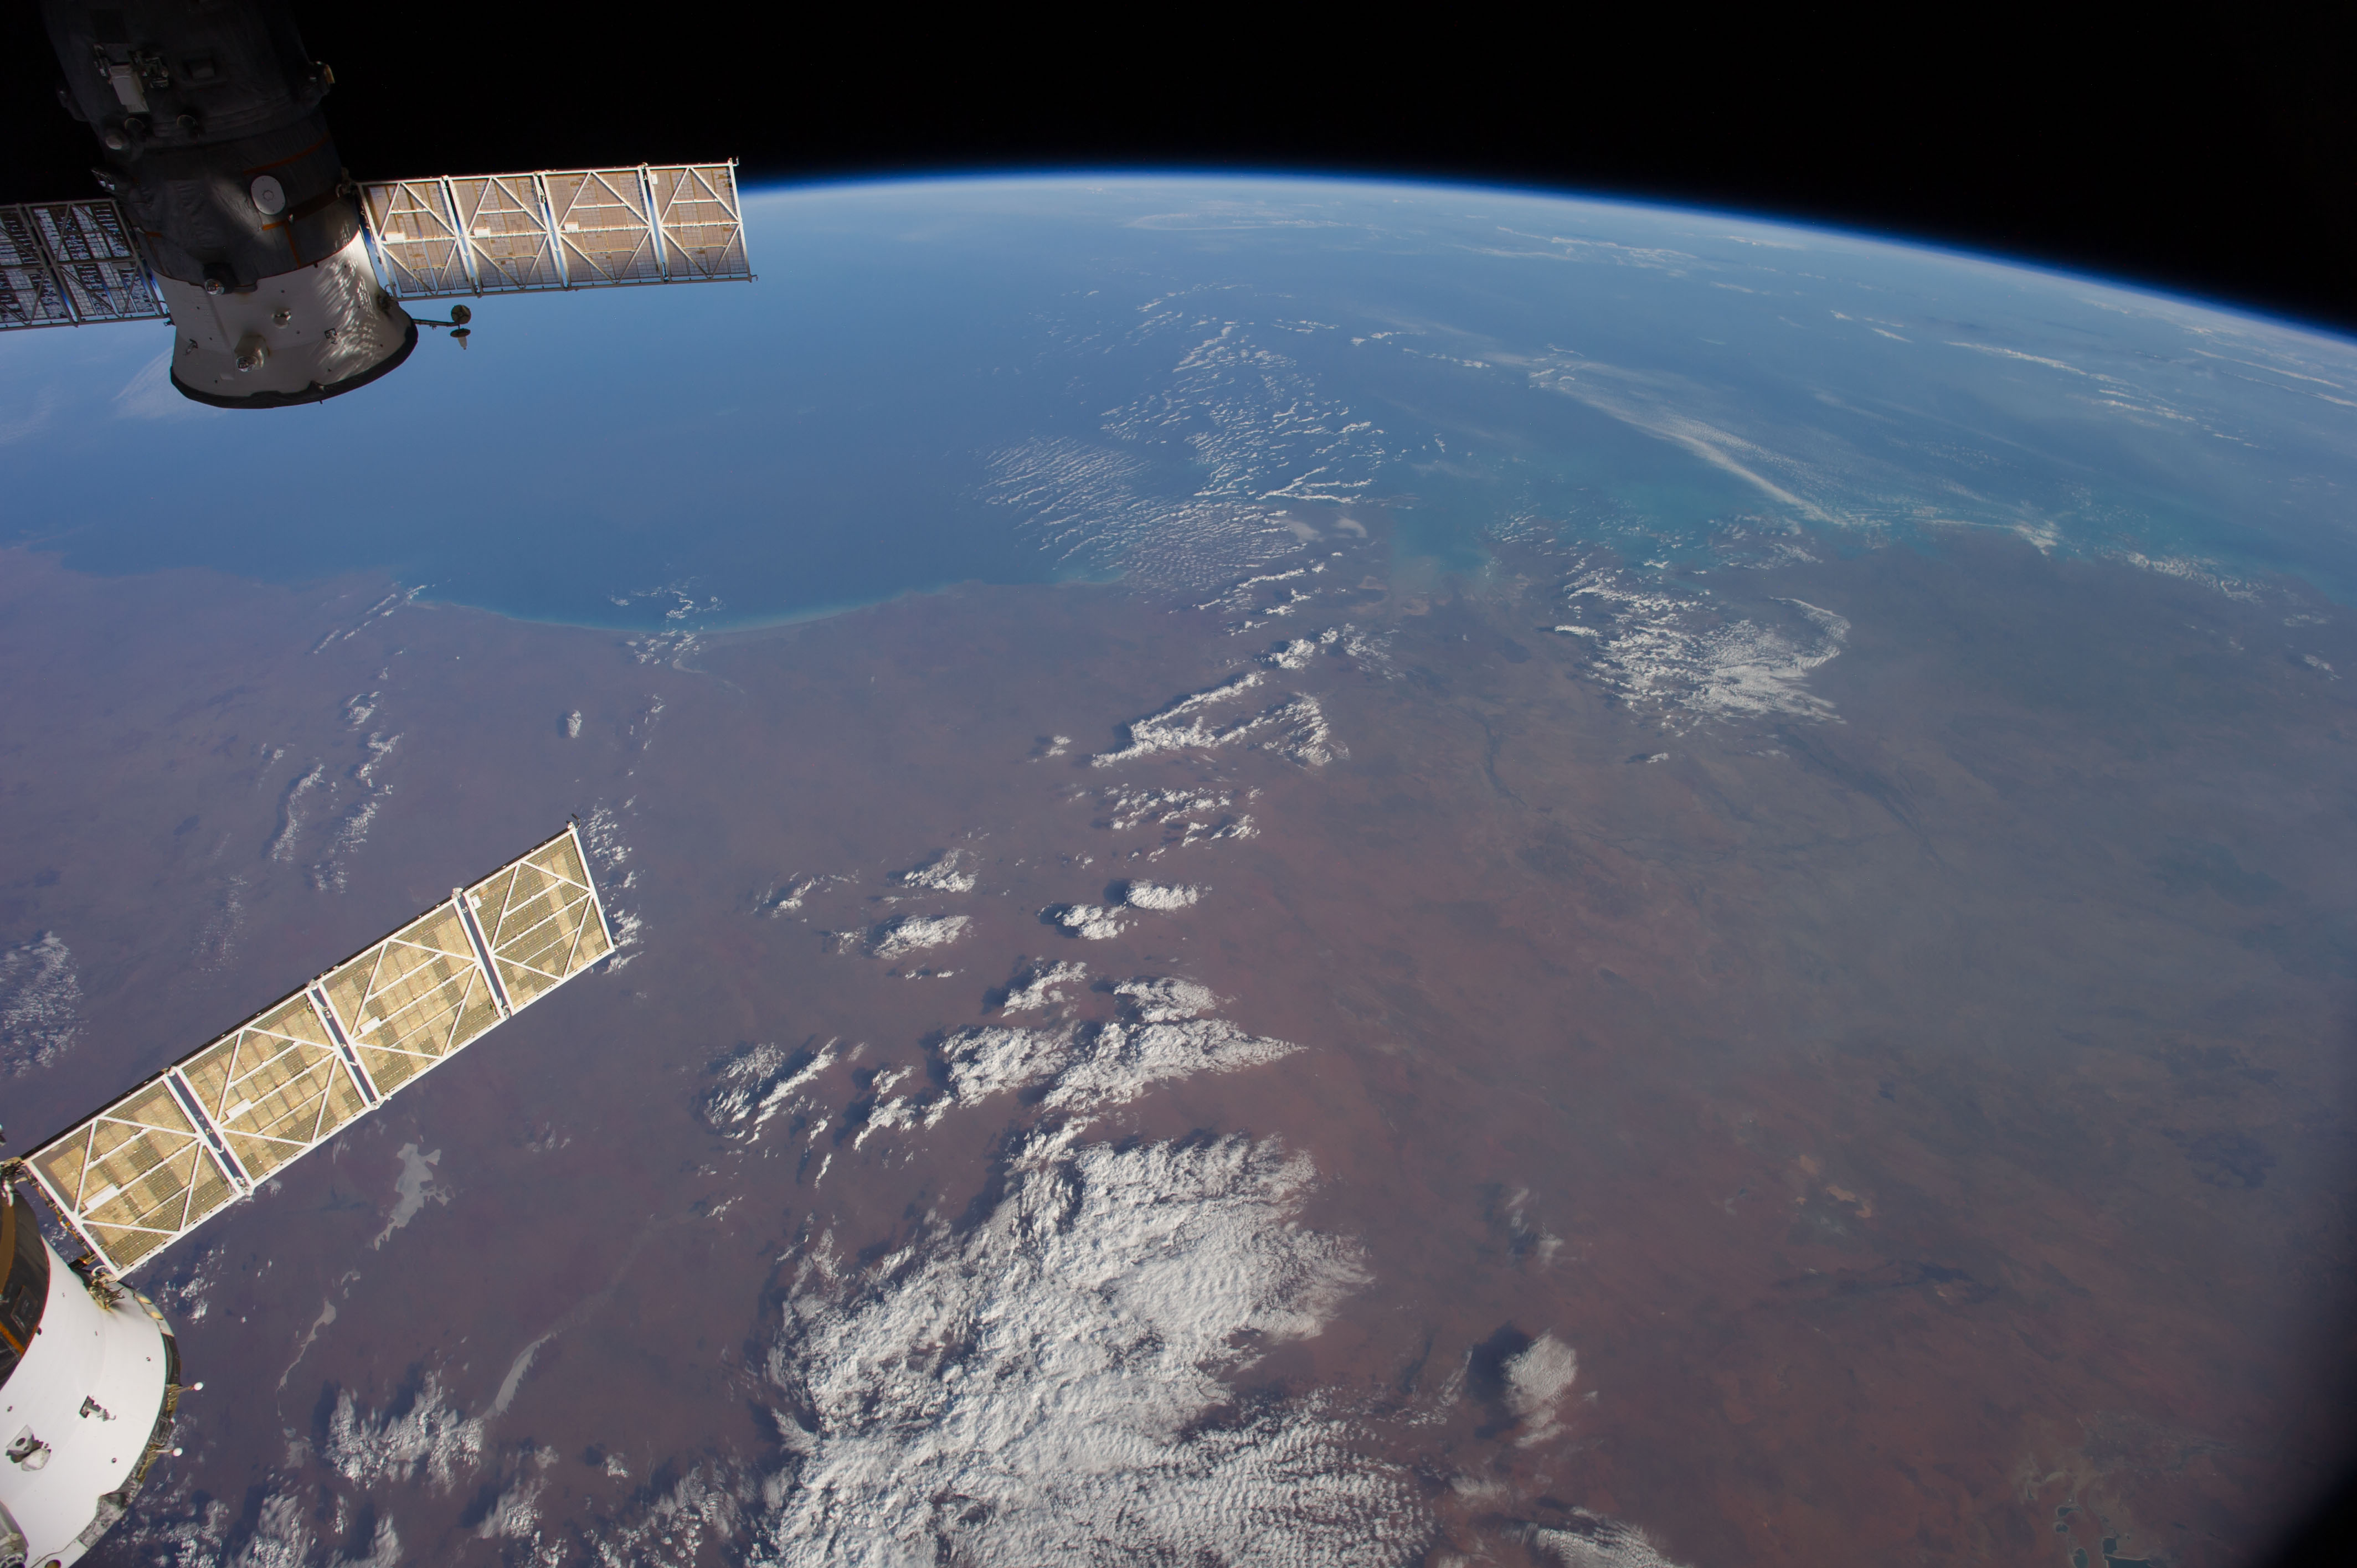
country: AUSTRALIA-WA
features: INDIAN O., KING SOUND, FITZROY R., GASCOYNE R., ATMOSPHERIC LIMB
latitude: -19.0
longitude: 123.5
